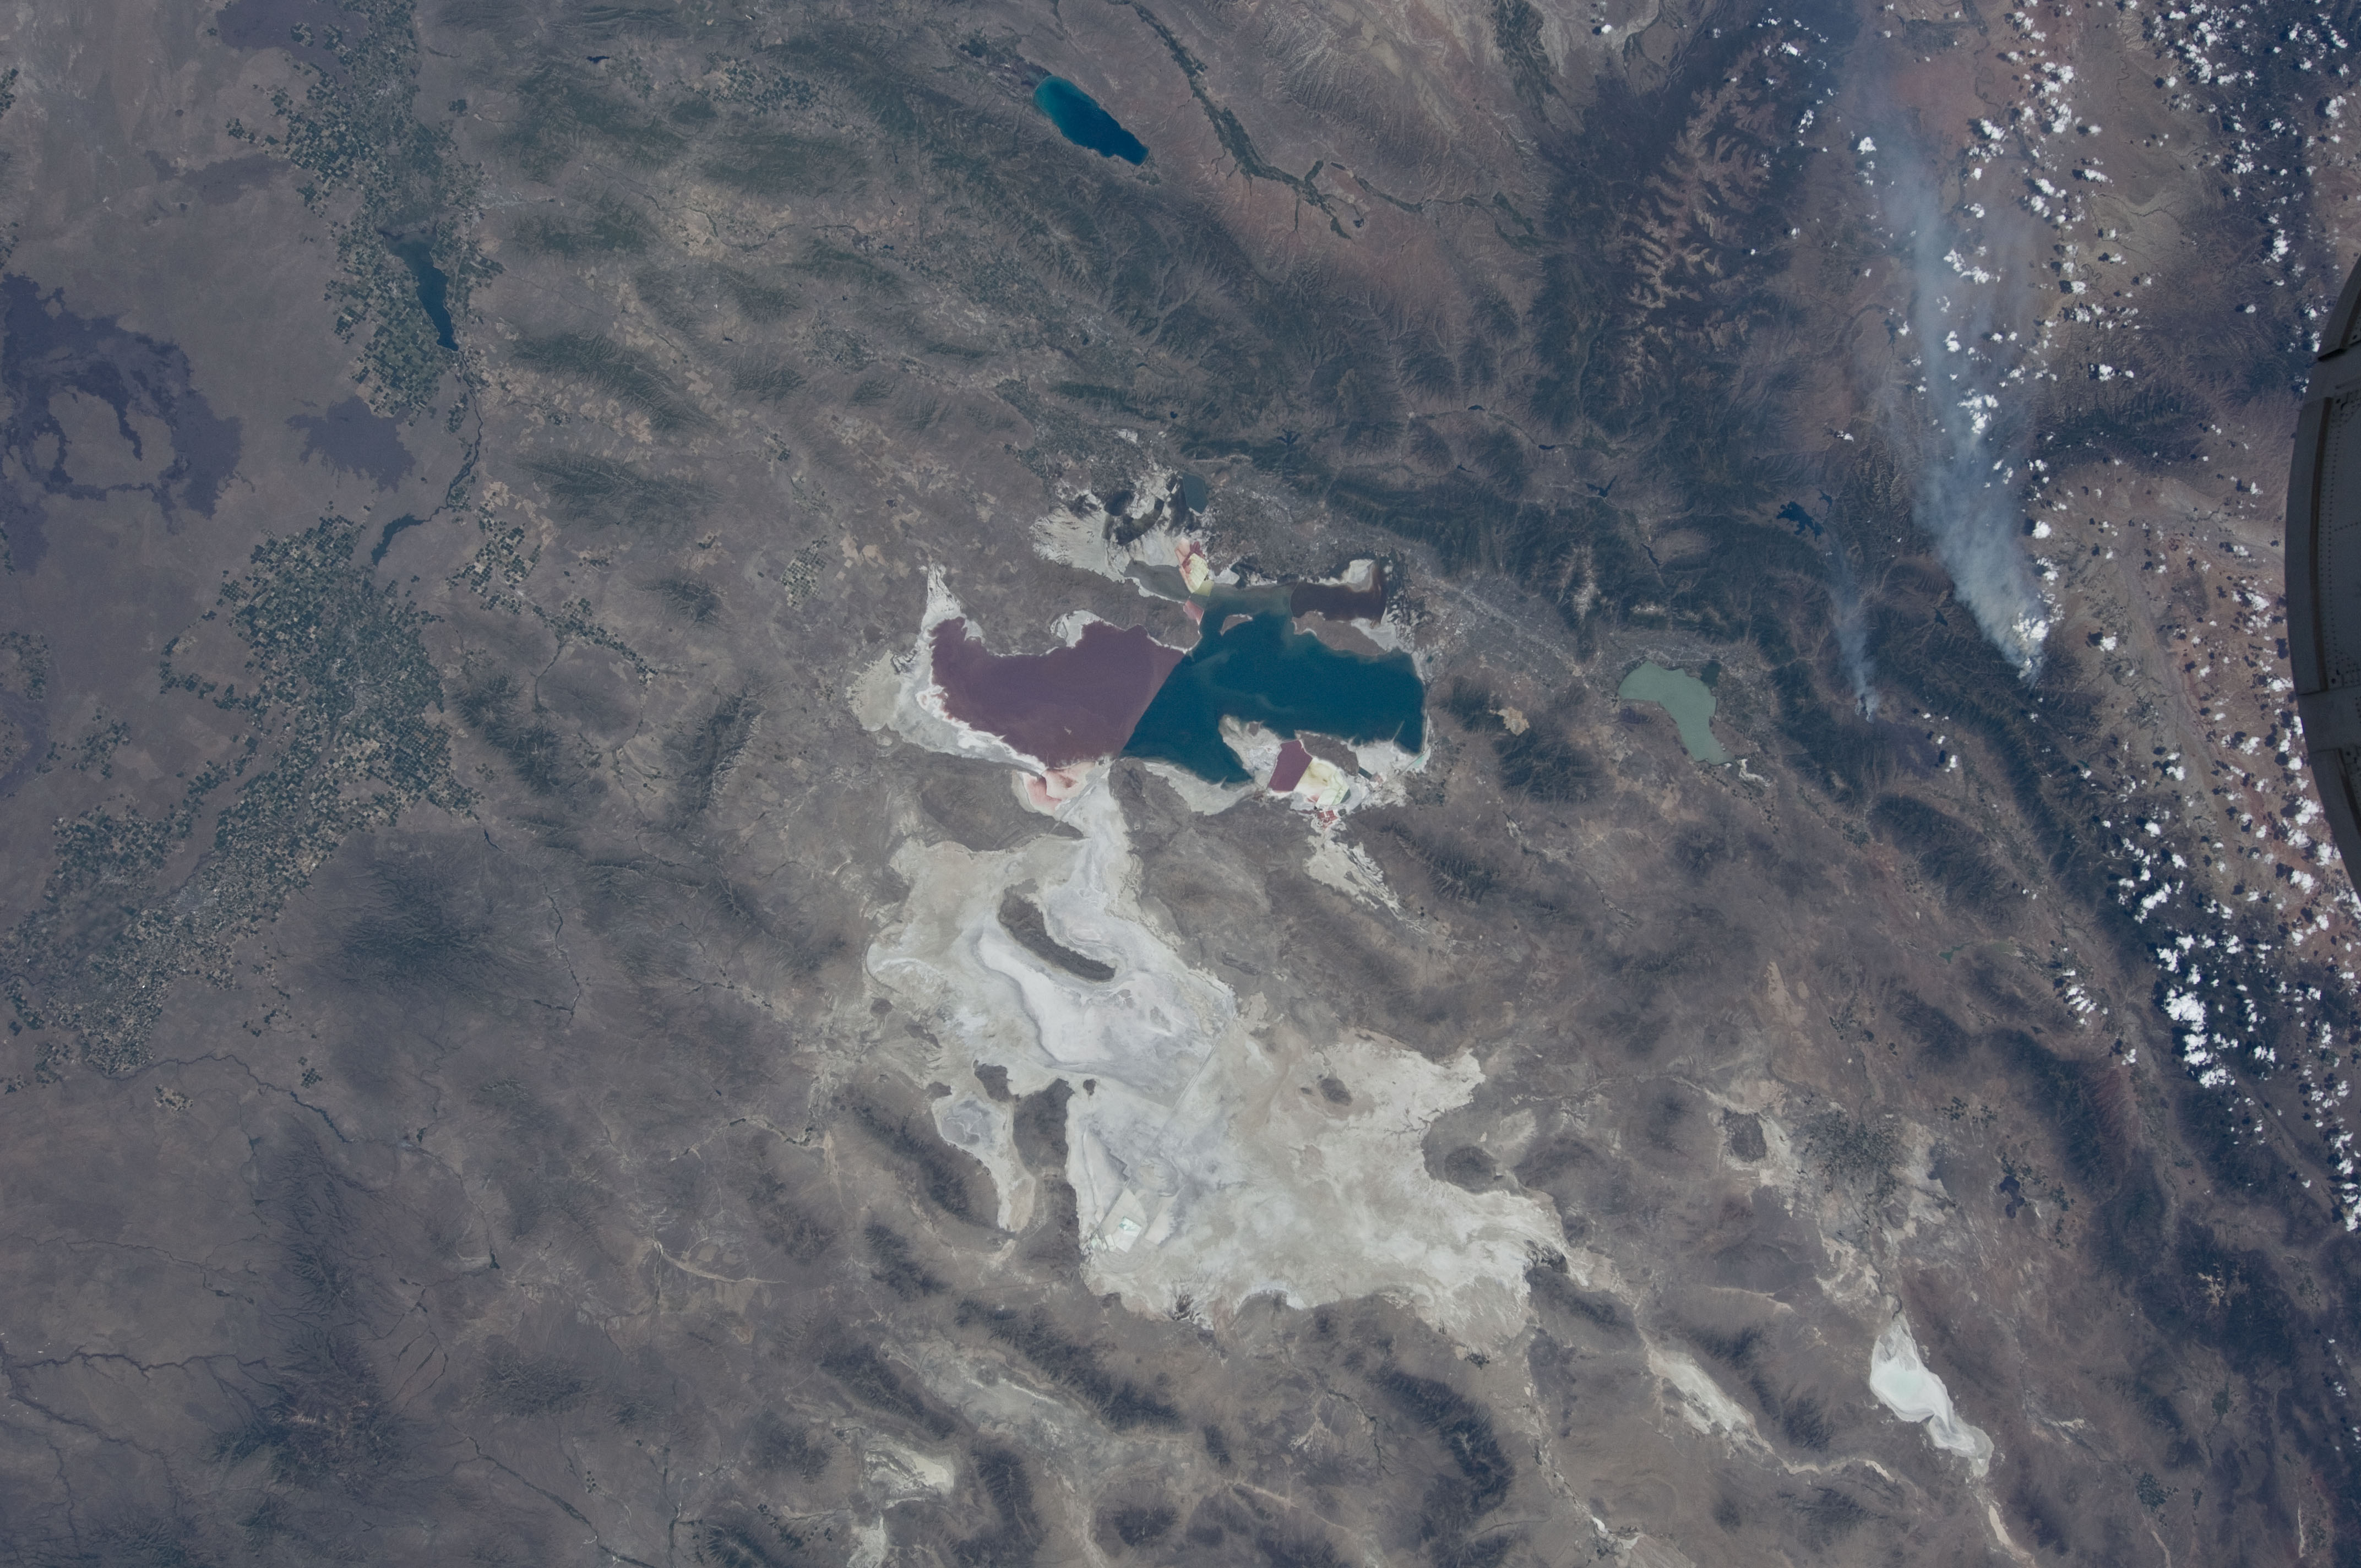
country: USA-UTAH
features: GREAT SALT LAKE, WASATCH FIRE
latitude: 40.5
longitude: -112.5
